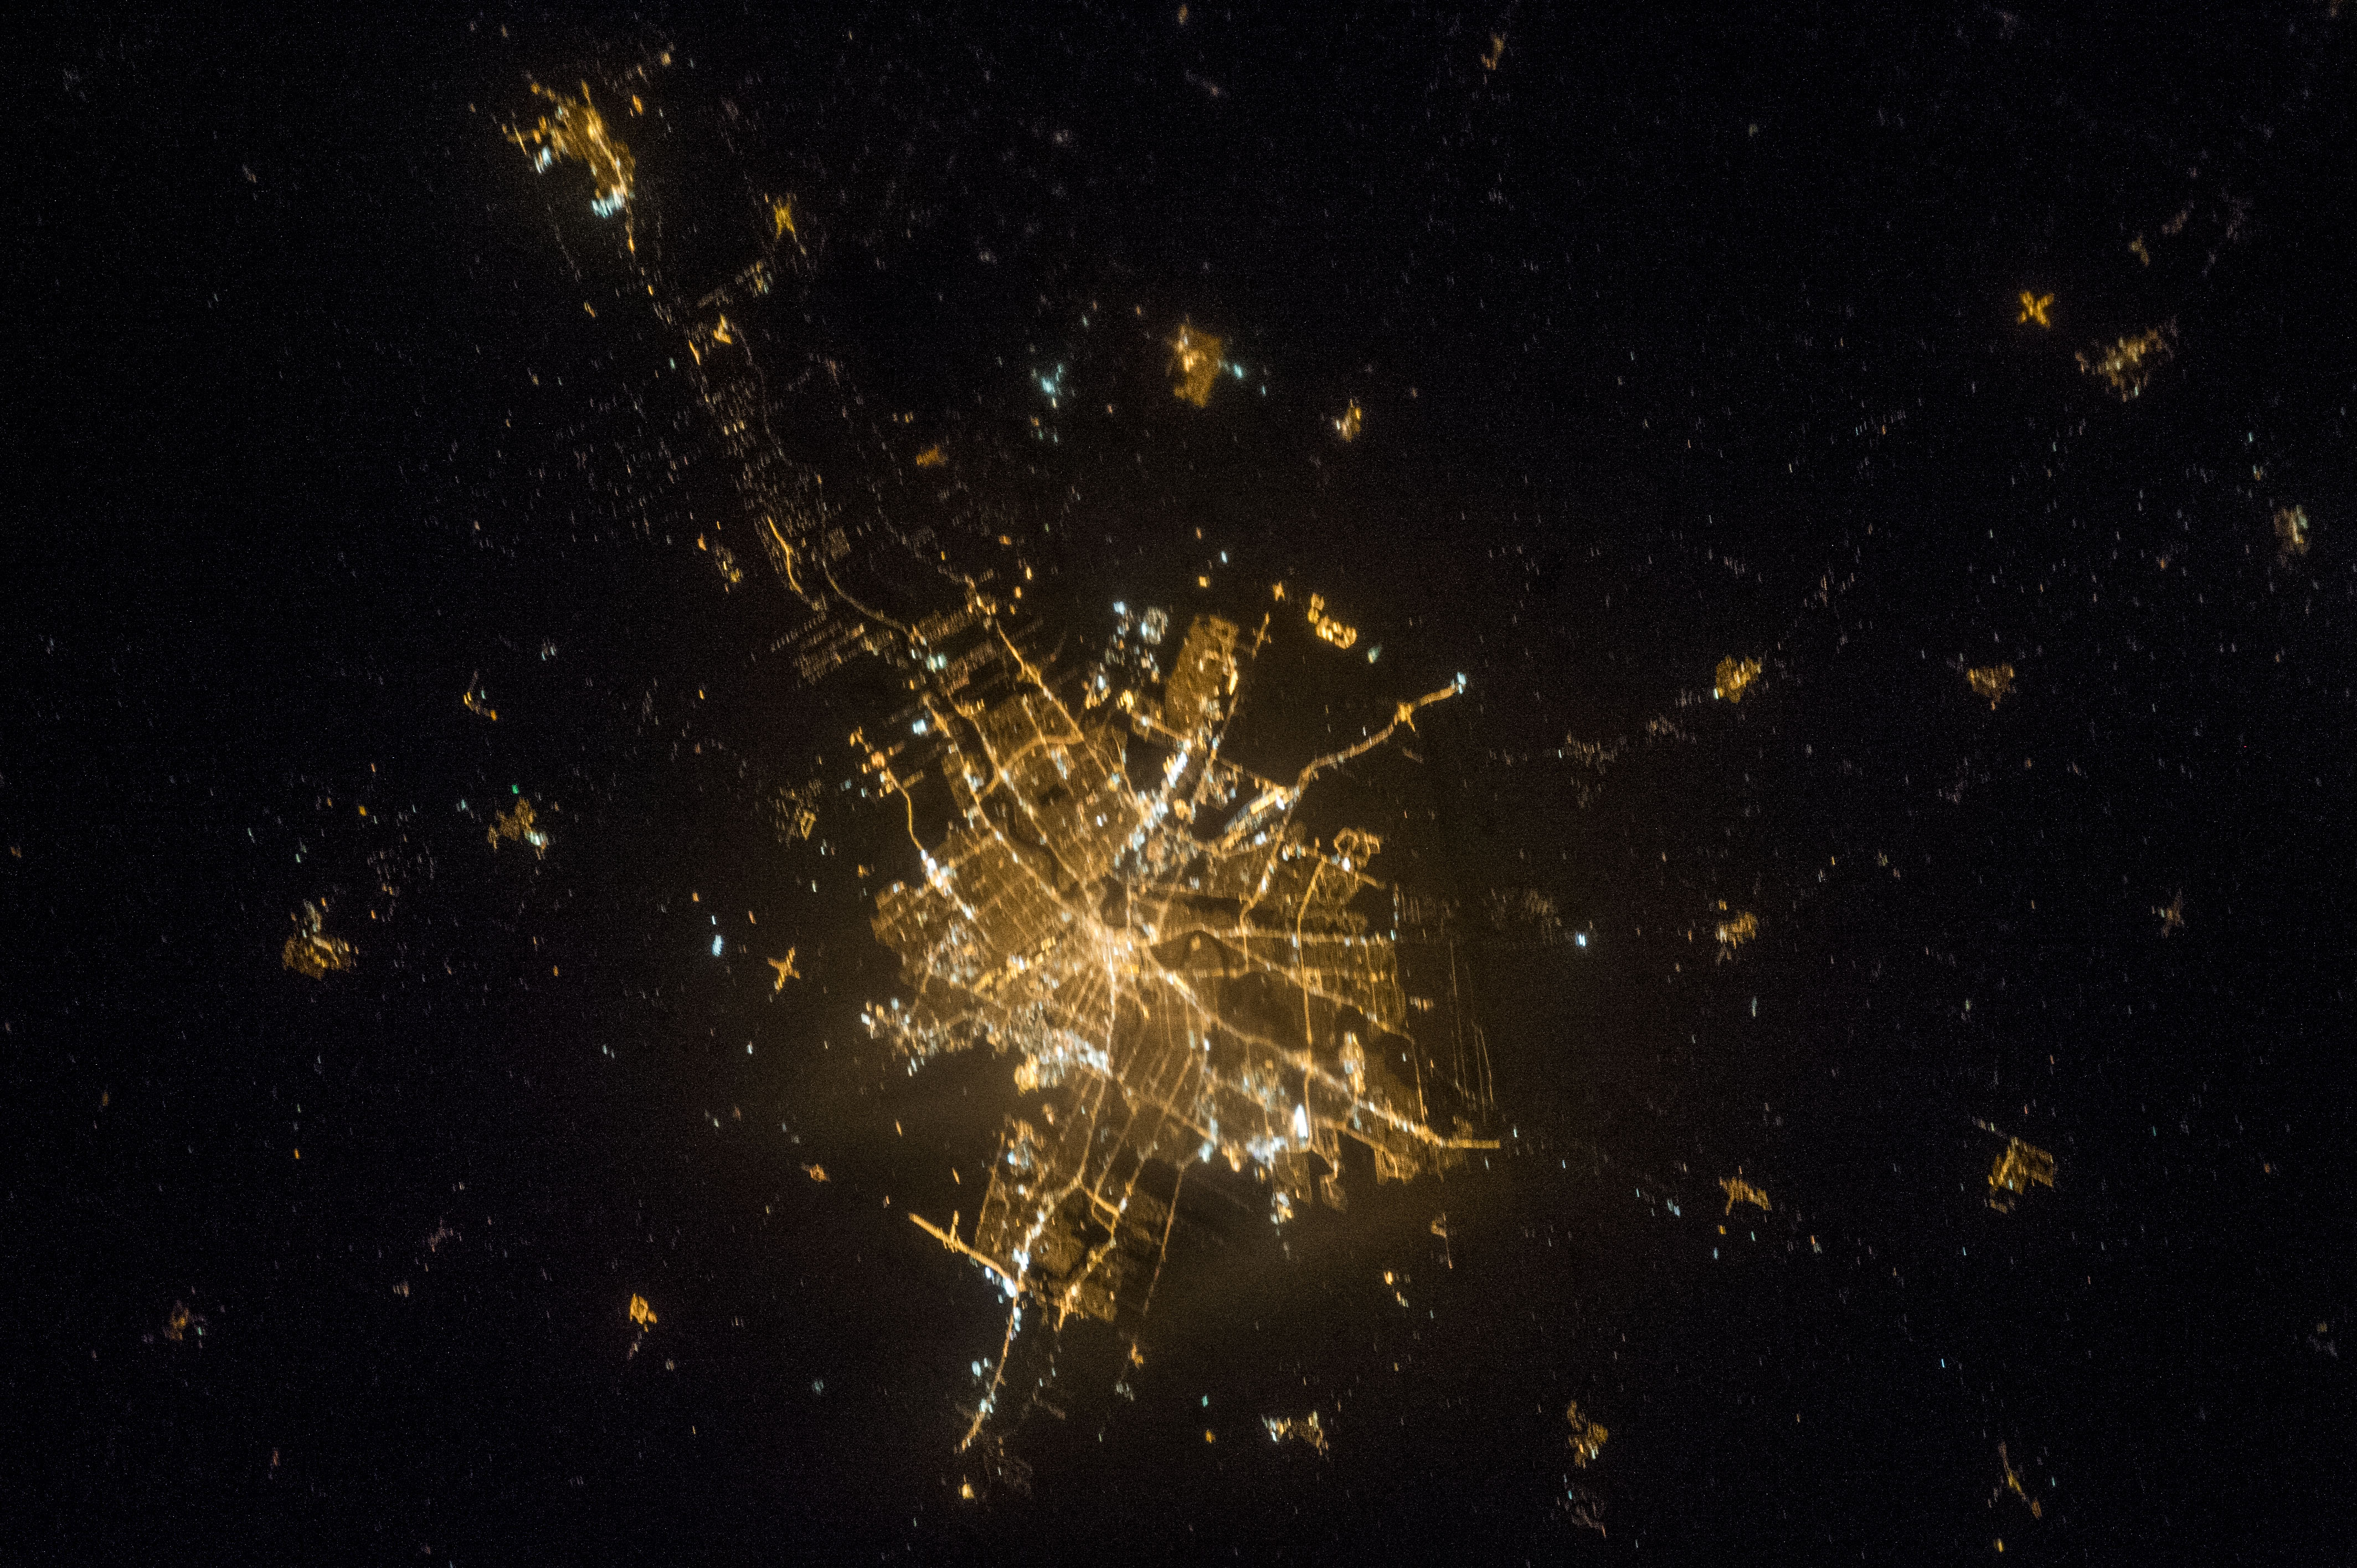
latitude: 49.9
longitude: -97.1
